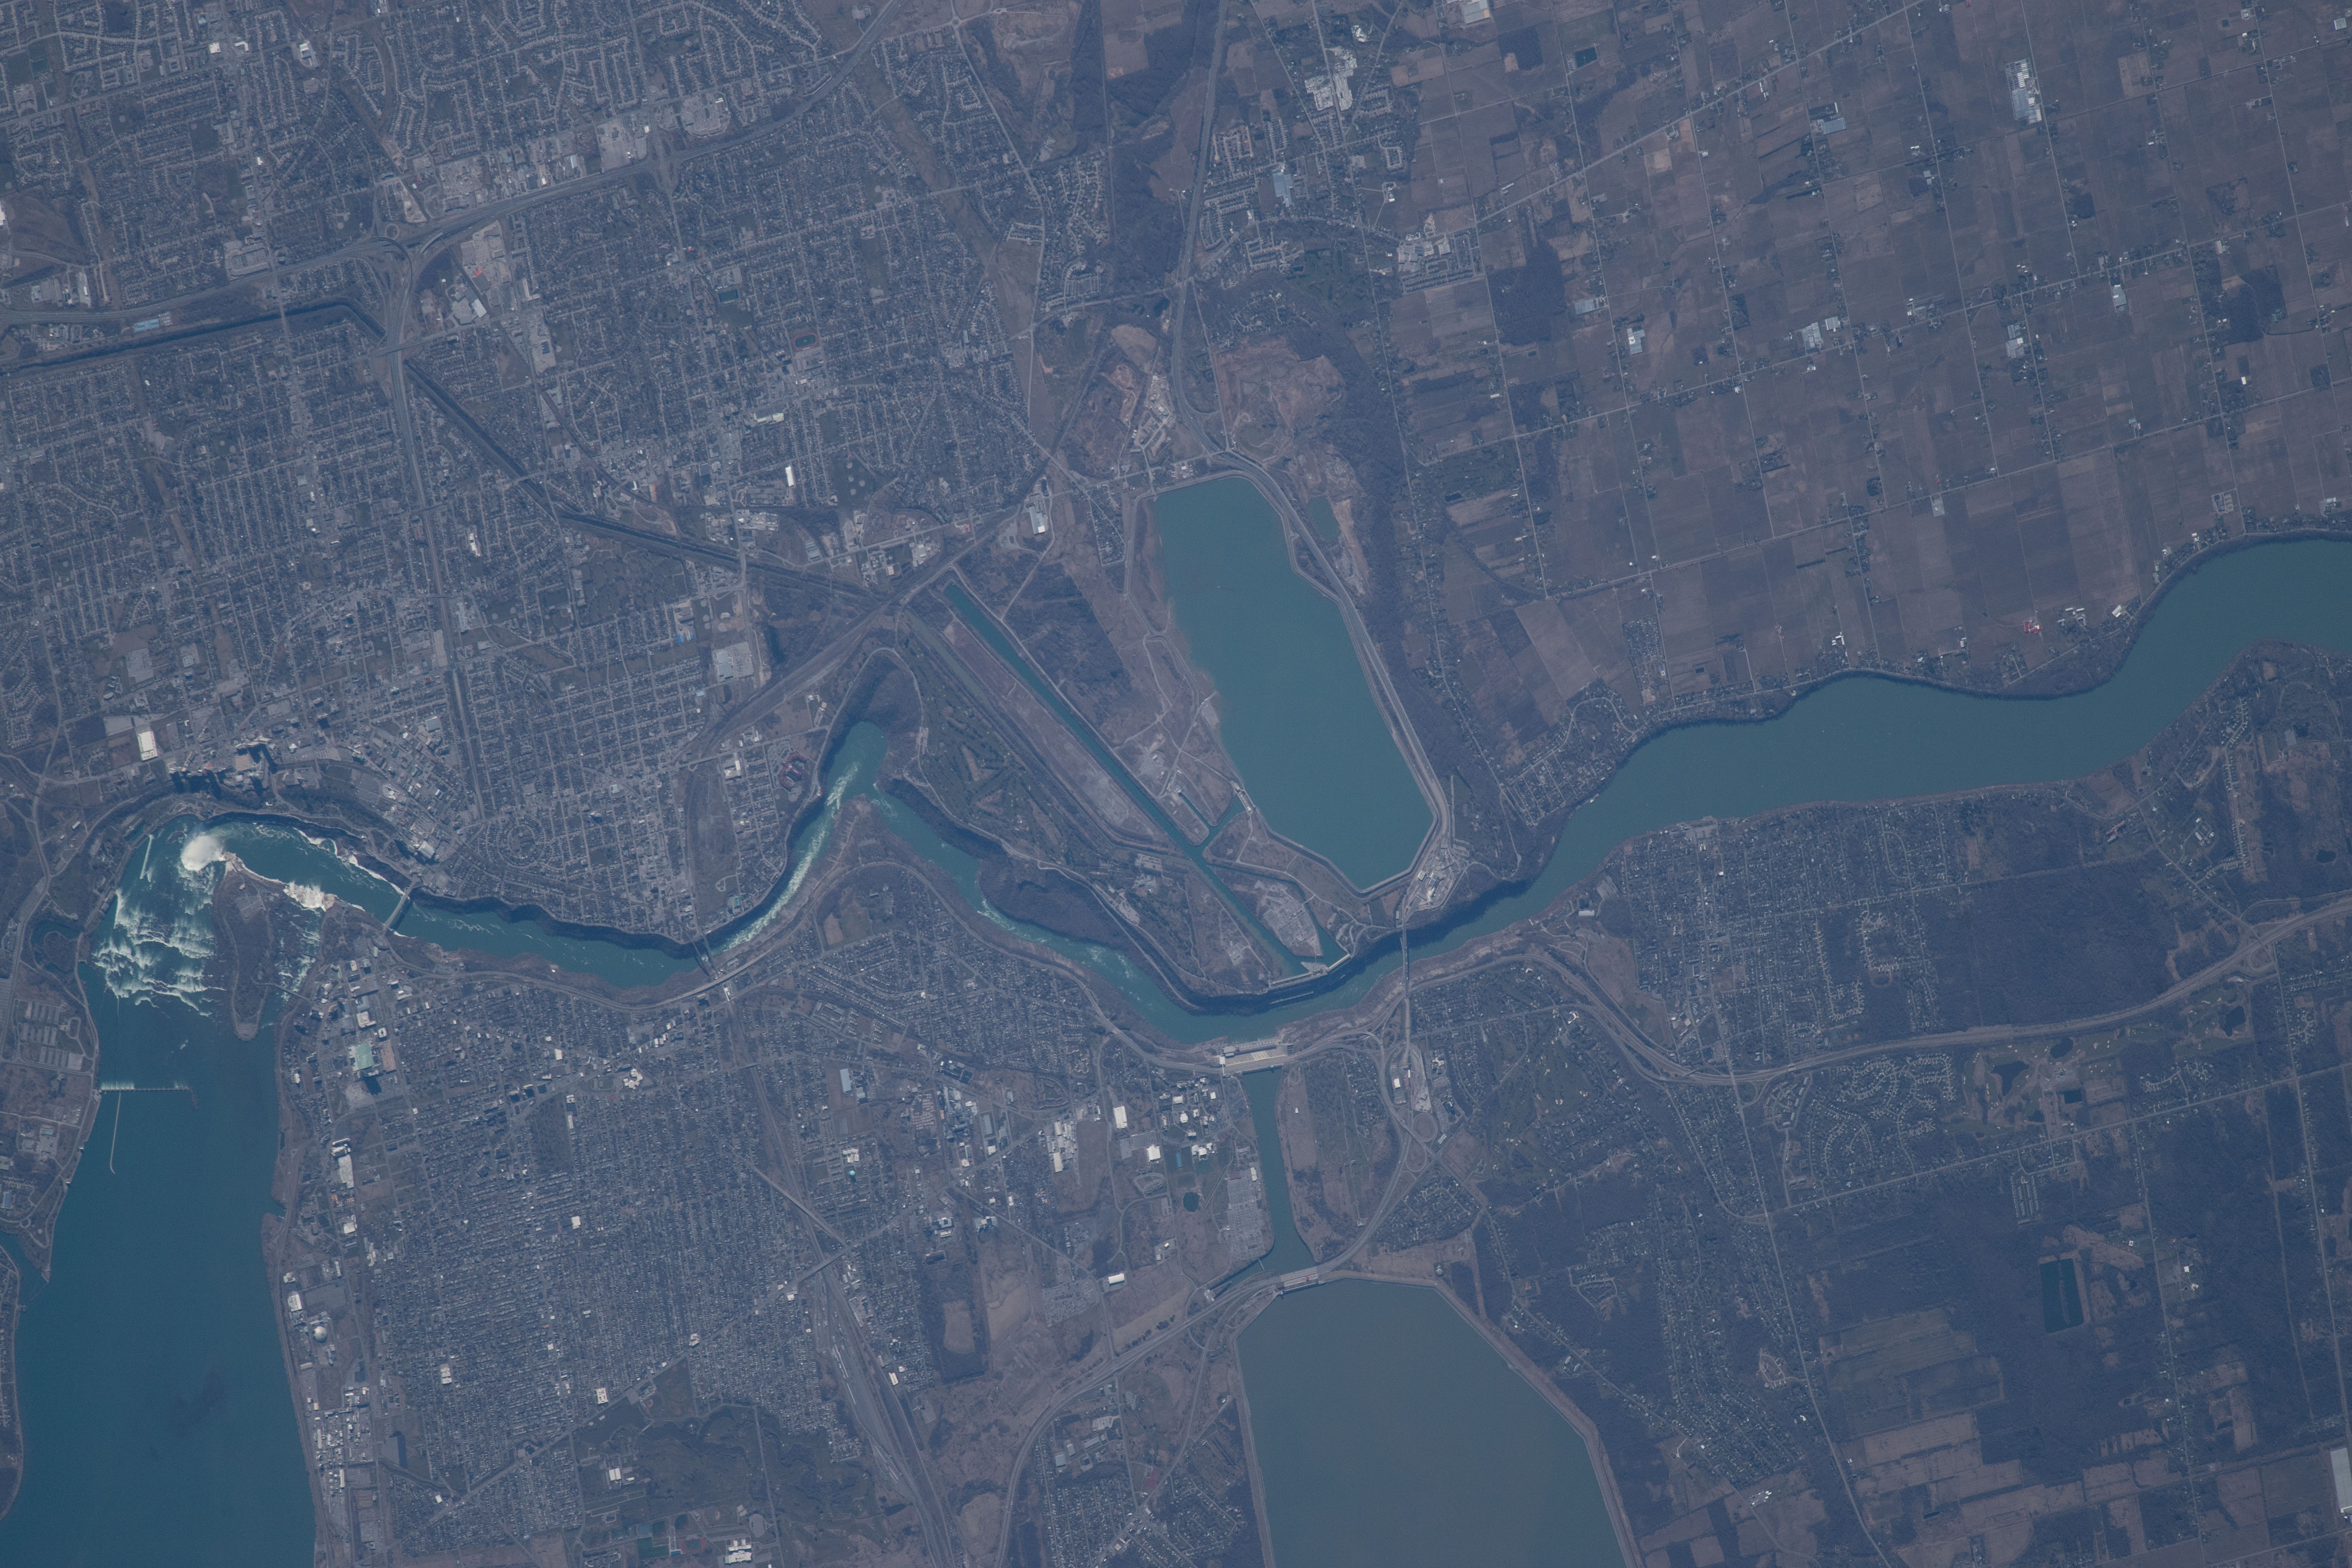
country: CANADA-O
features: NIAGARA FALLS CITY, NAVY ISLAND, GRAND ISLAND, USA-CANADIAN BORDER, NIAGARA RIVER
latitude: 43.1
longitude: -79.1
